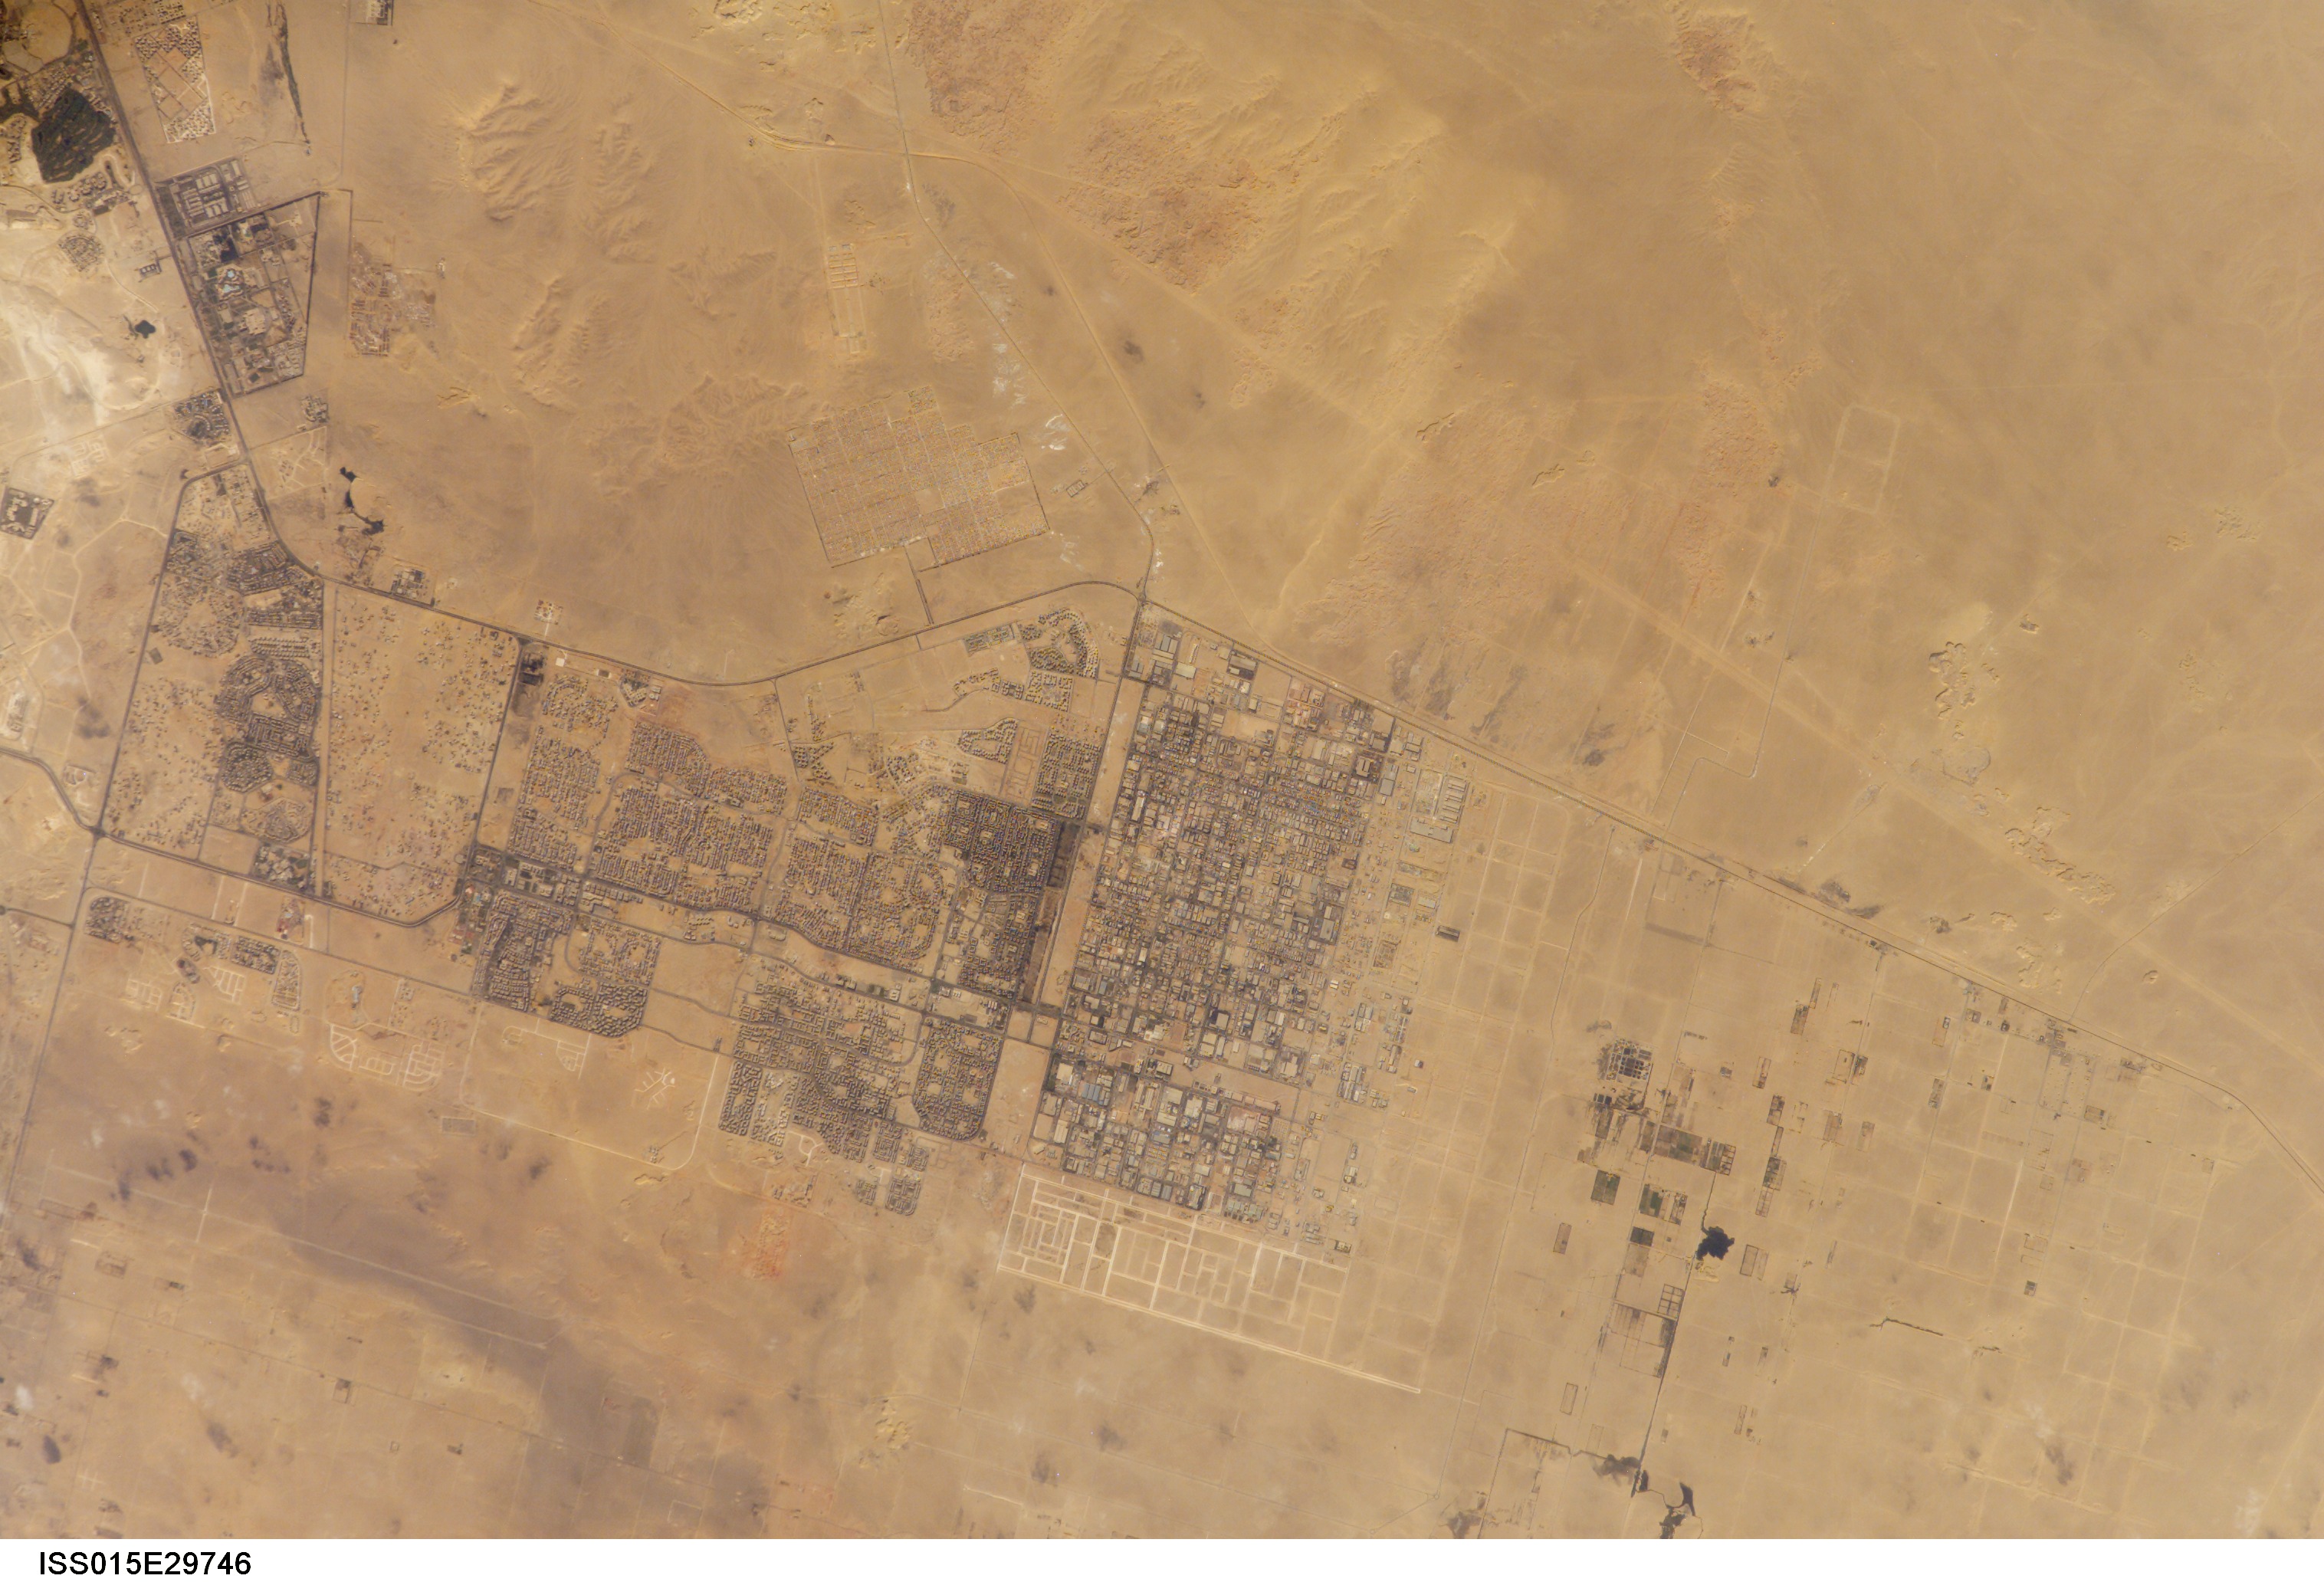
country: EGYPT
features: ROADS, DESERT, SW. OF EL GIZA
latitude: 29.9
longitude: 30.9
